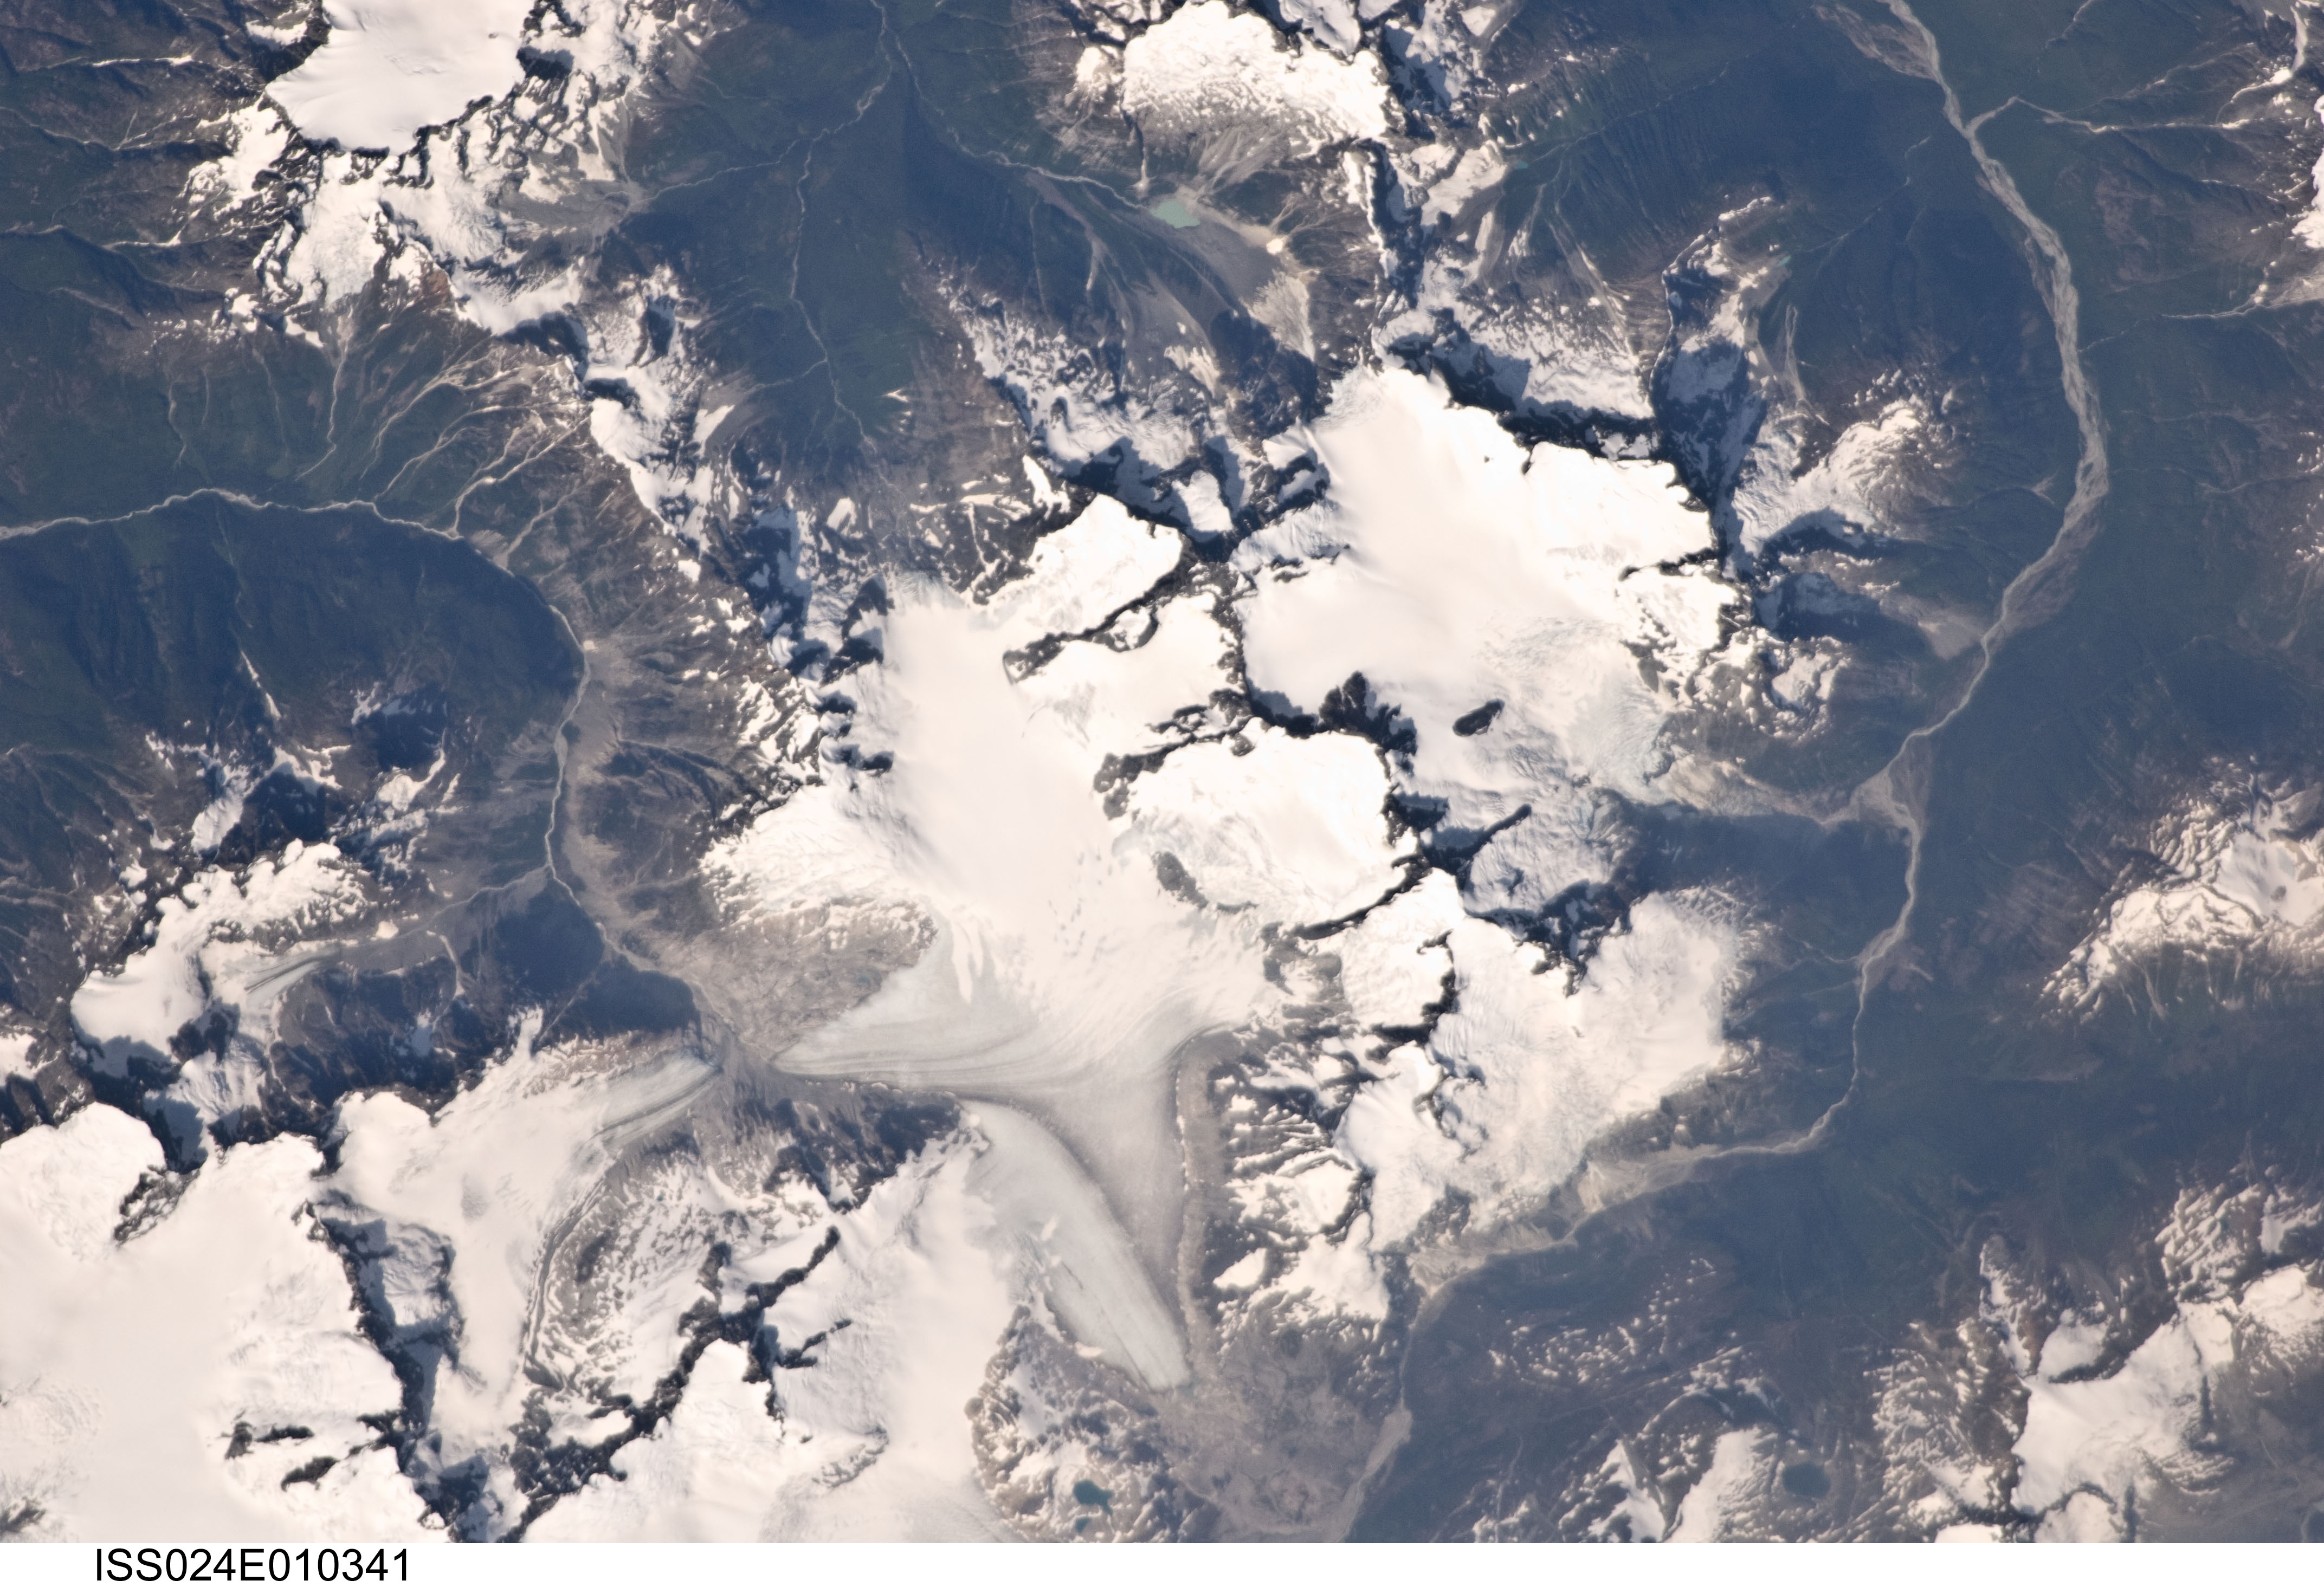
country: CANADA-BC
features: NOEICK GLACIER, COAST MOUNTAINS, R.
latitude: 52.1
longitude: -126.4
